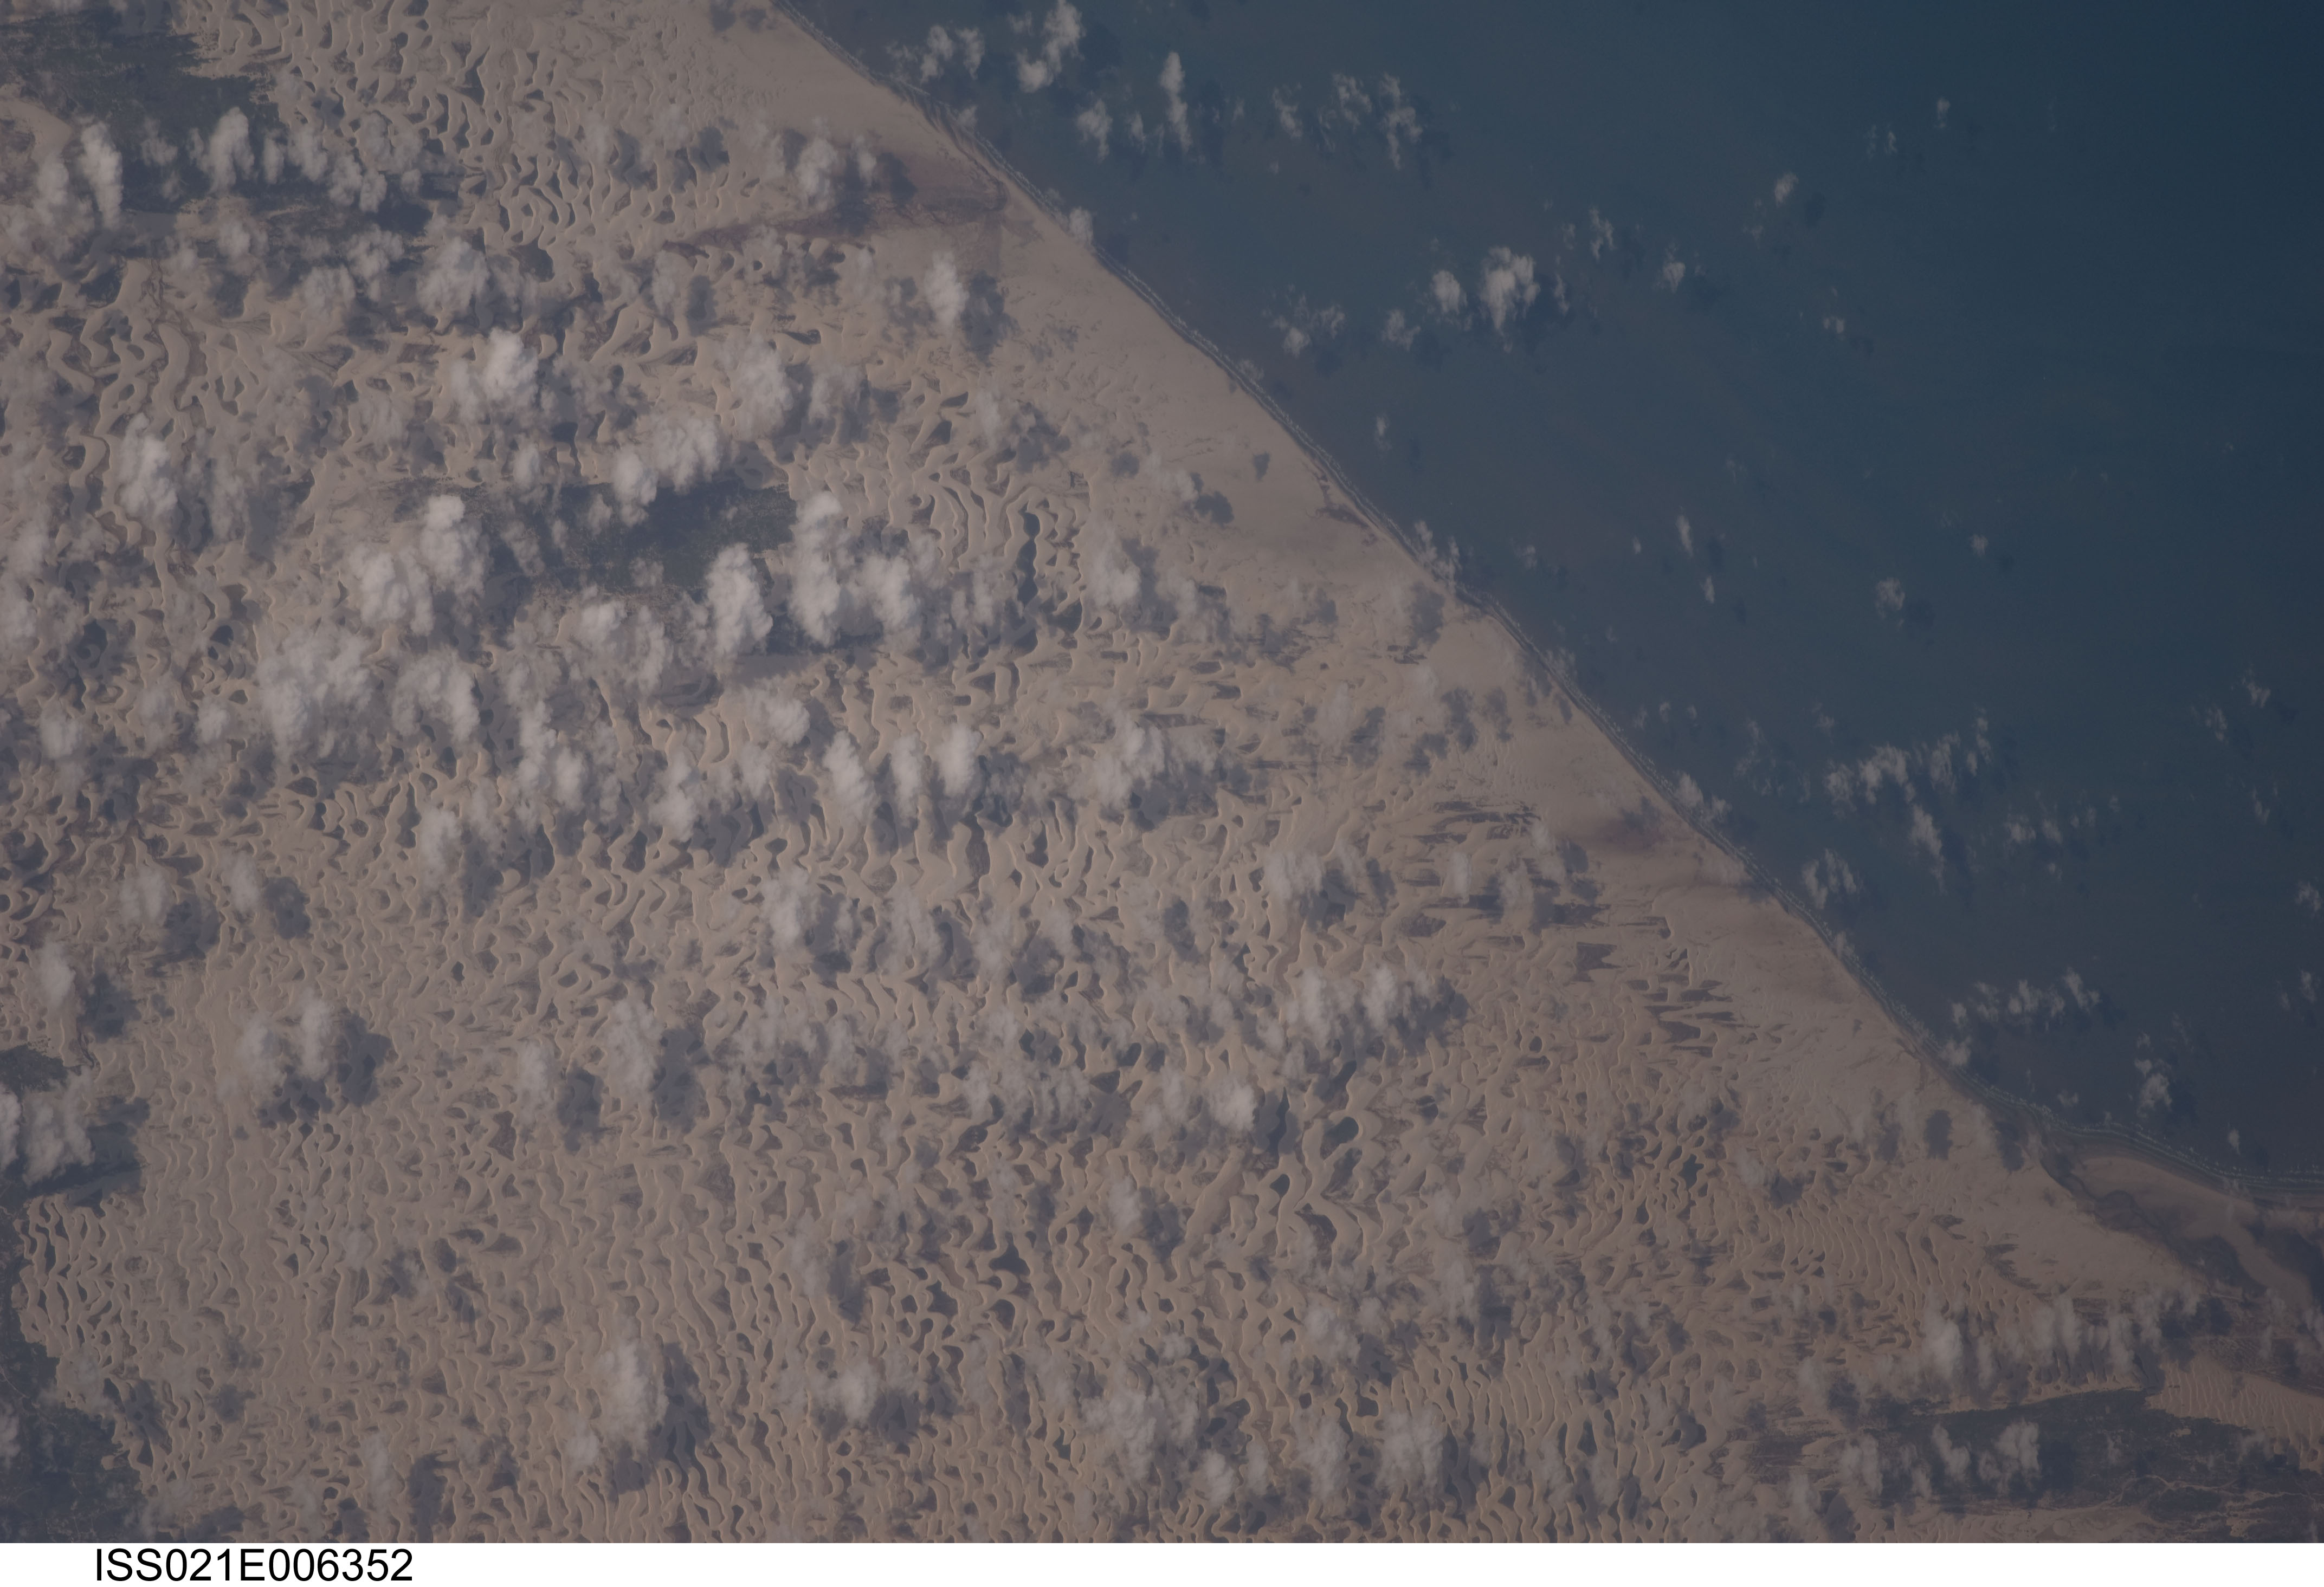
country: BRAZIL
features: LENCOIS MARANHENSES DUNES, COAST
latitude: -2.6
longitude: -43.0
